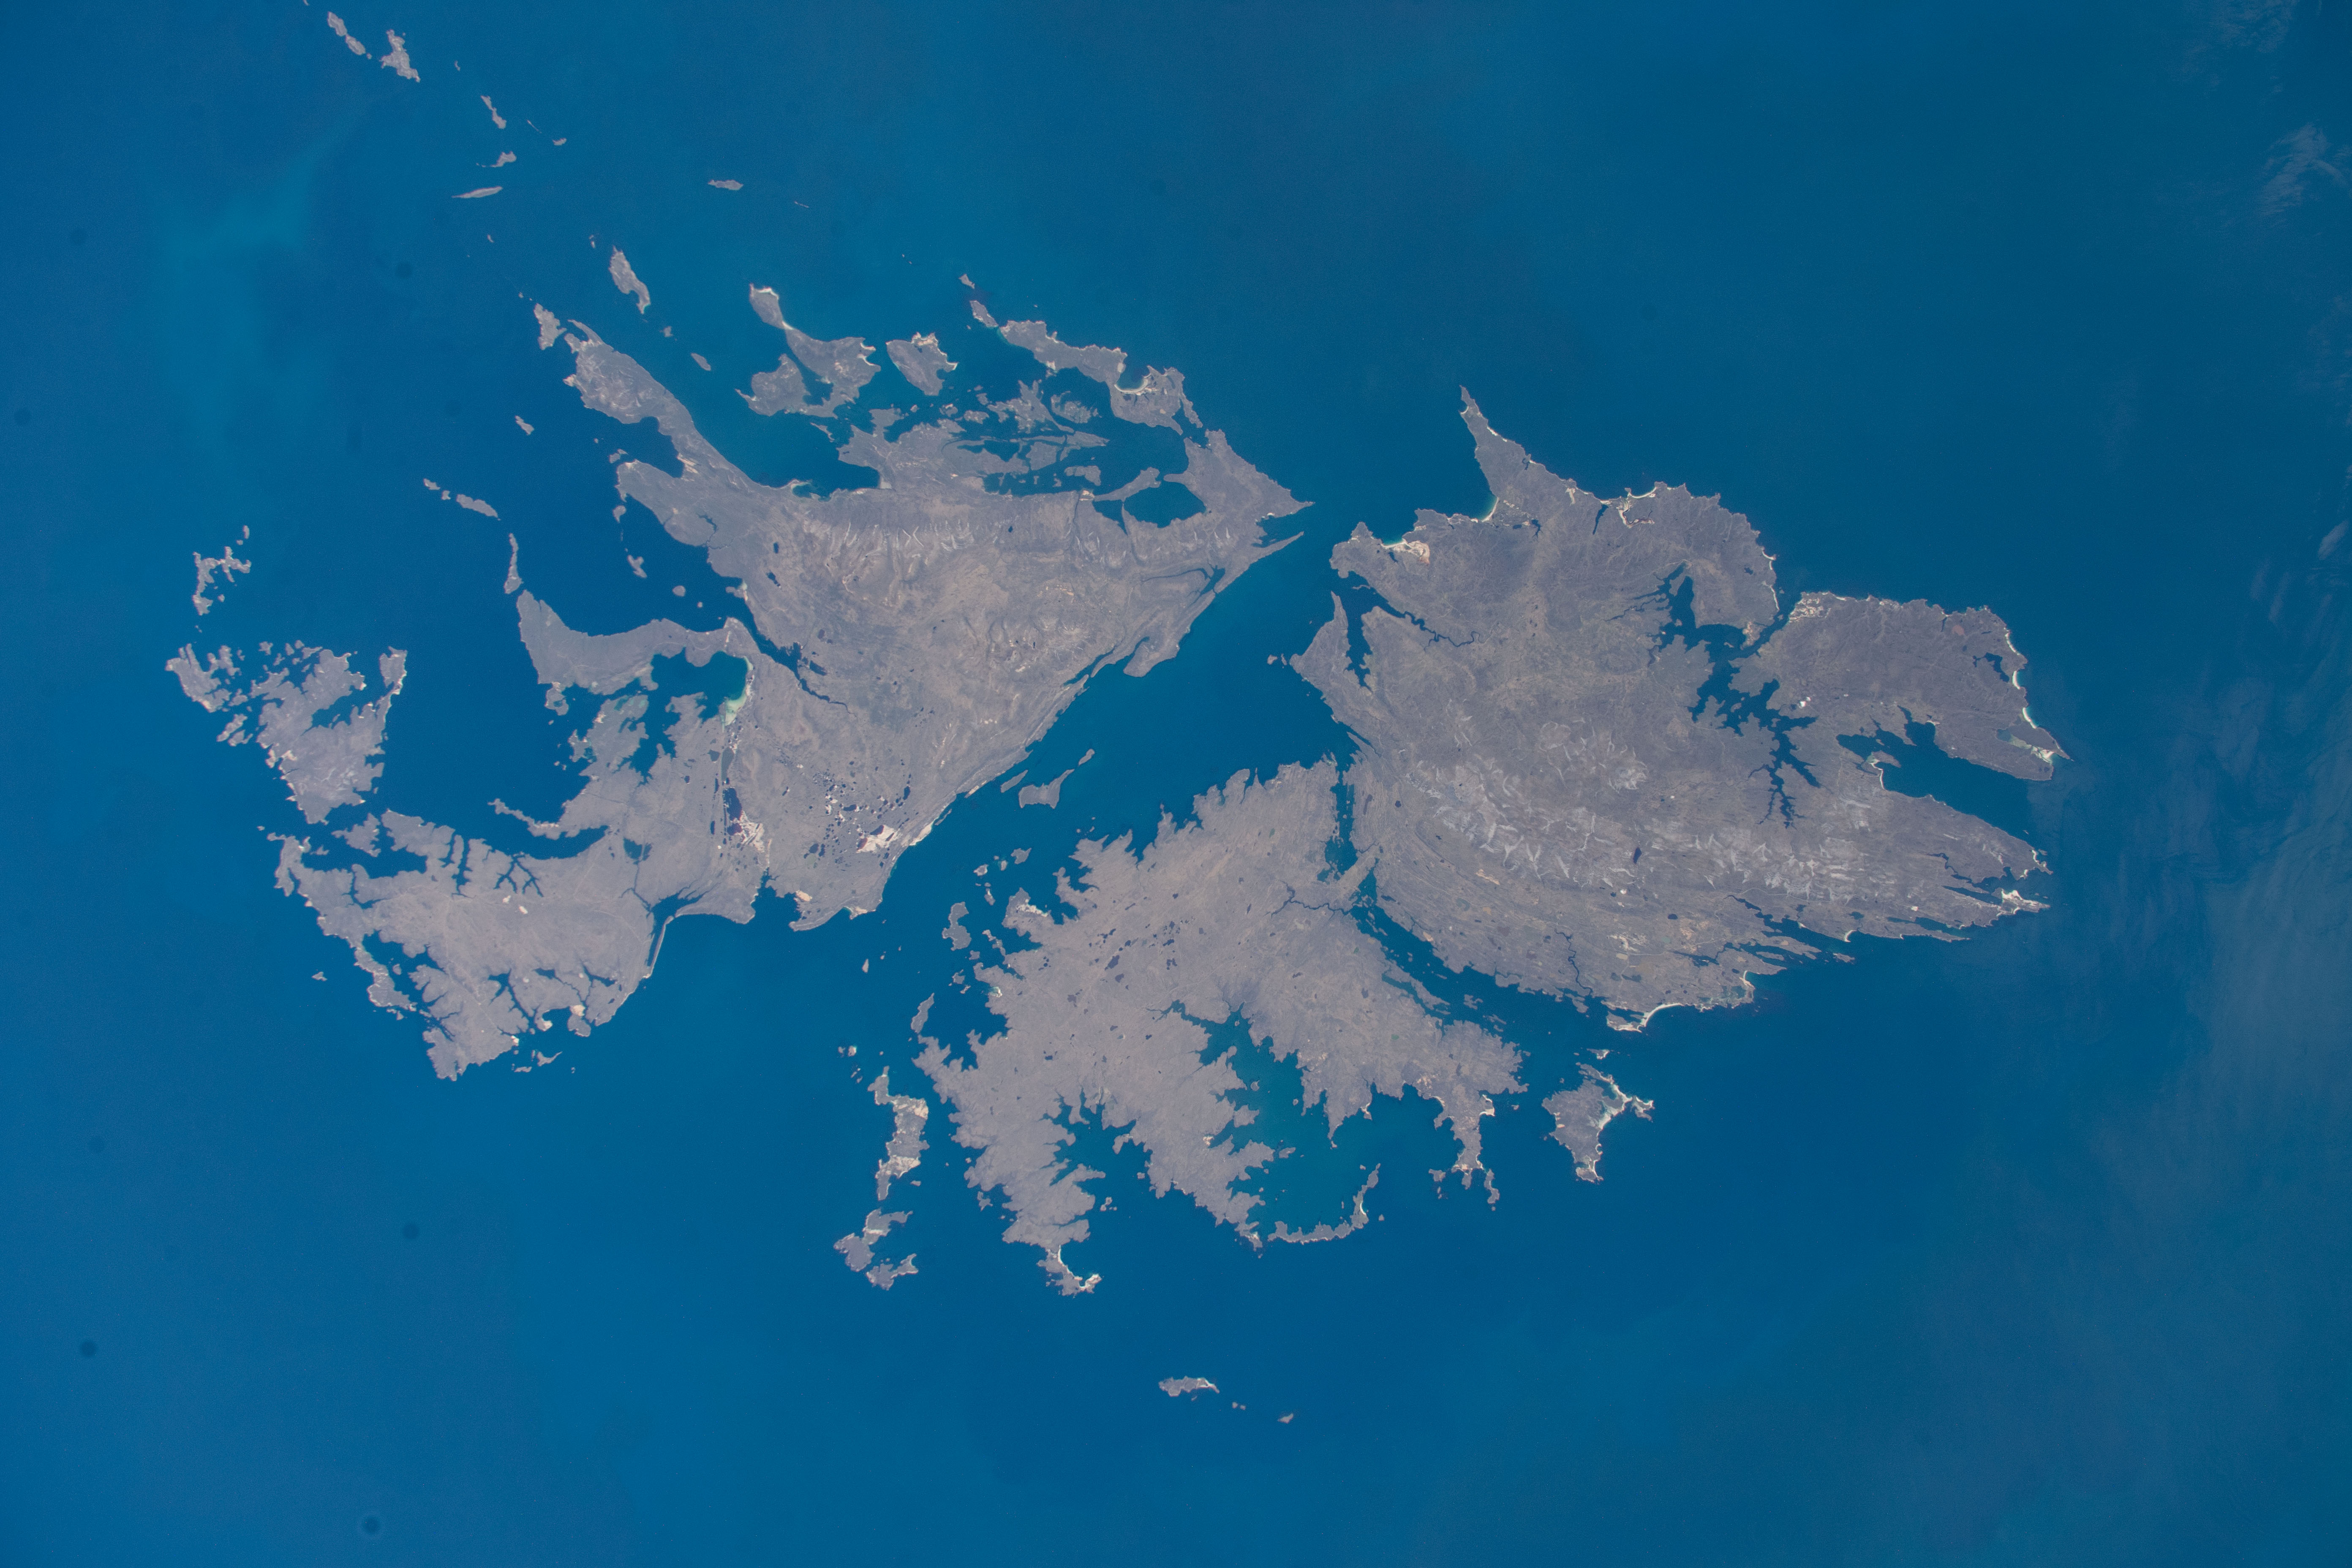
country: FALKLAND ISLANDS
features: FALKLAND ISLANDS
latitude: -51.5
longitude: -59.0
